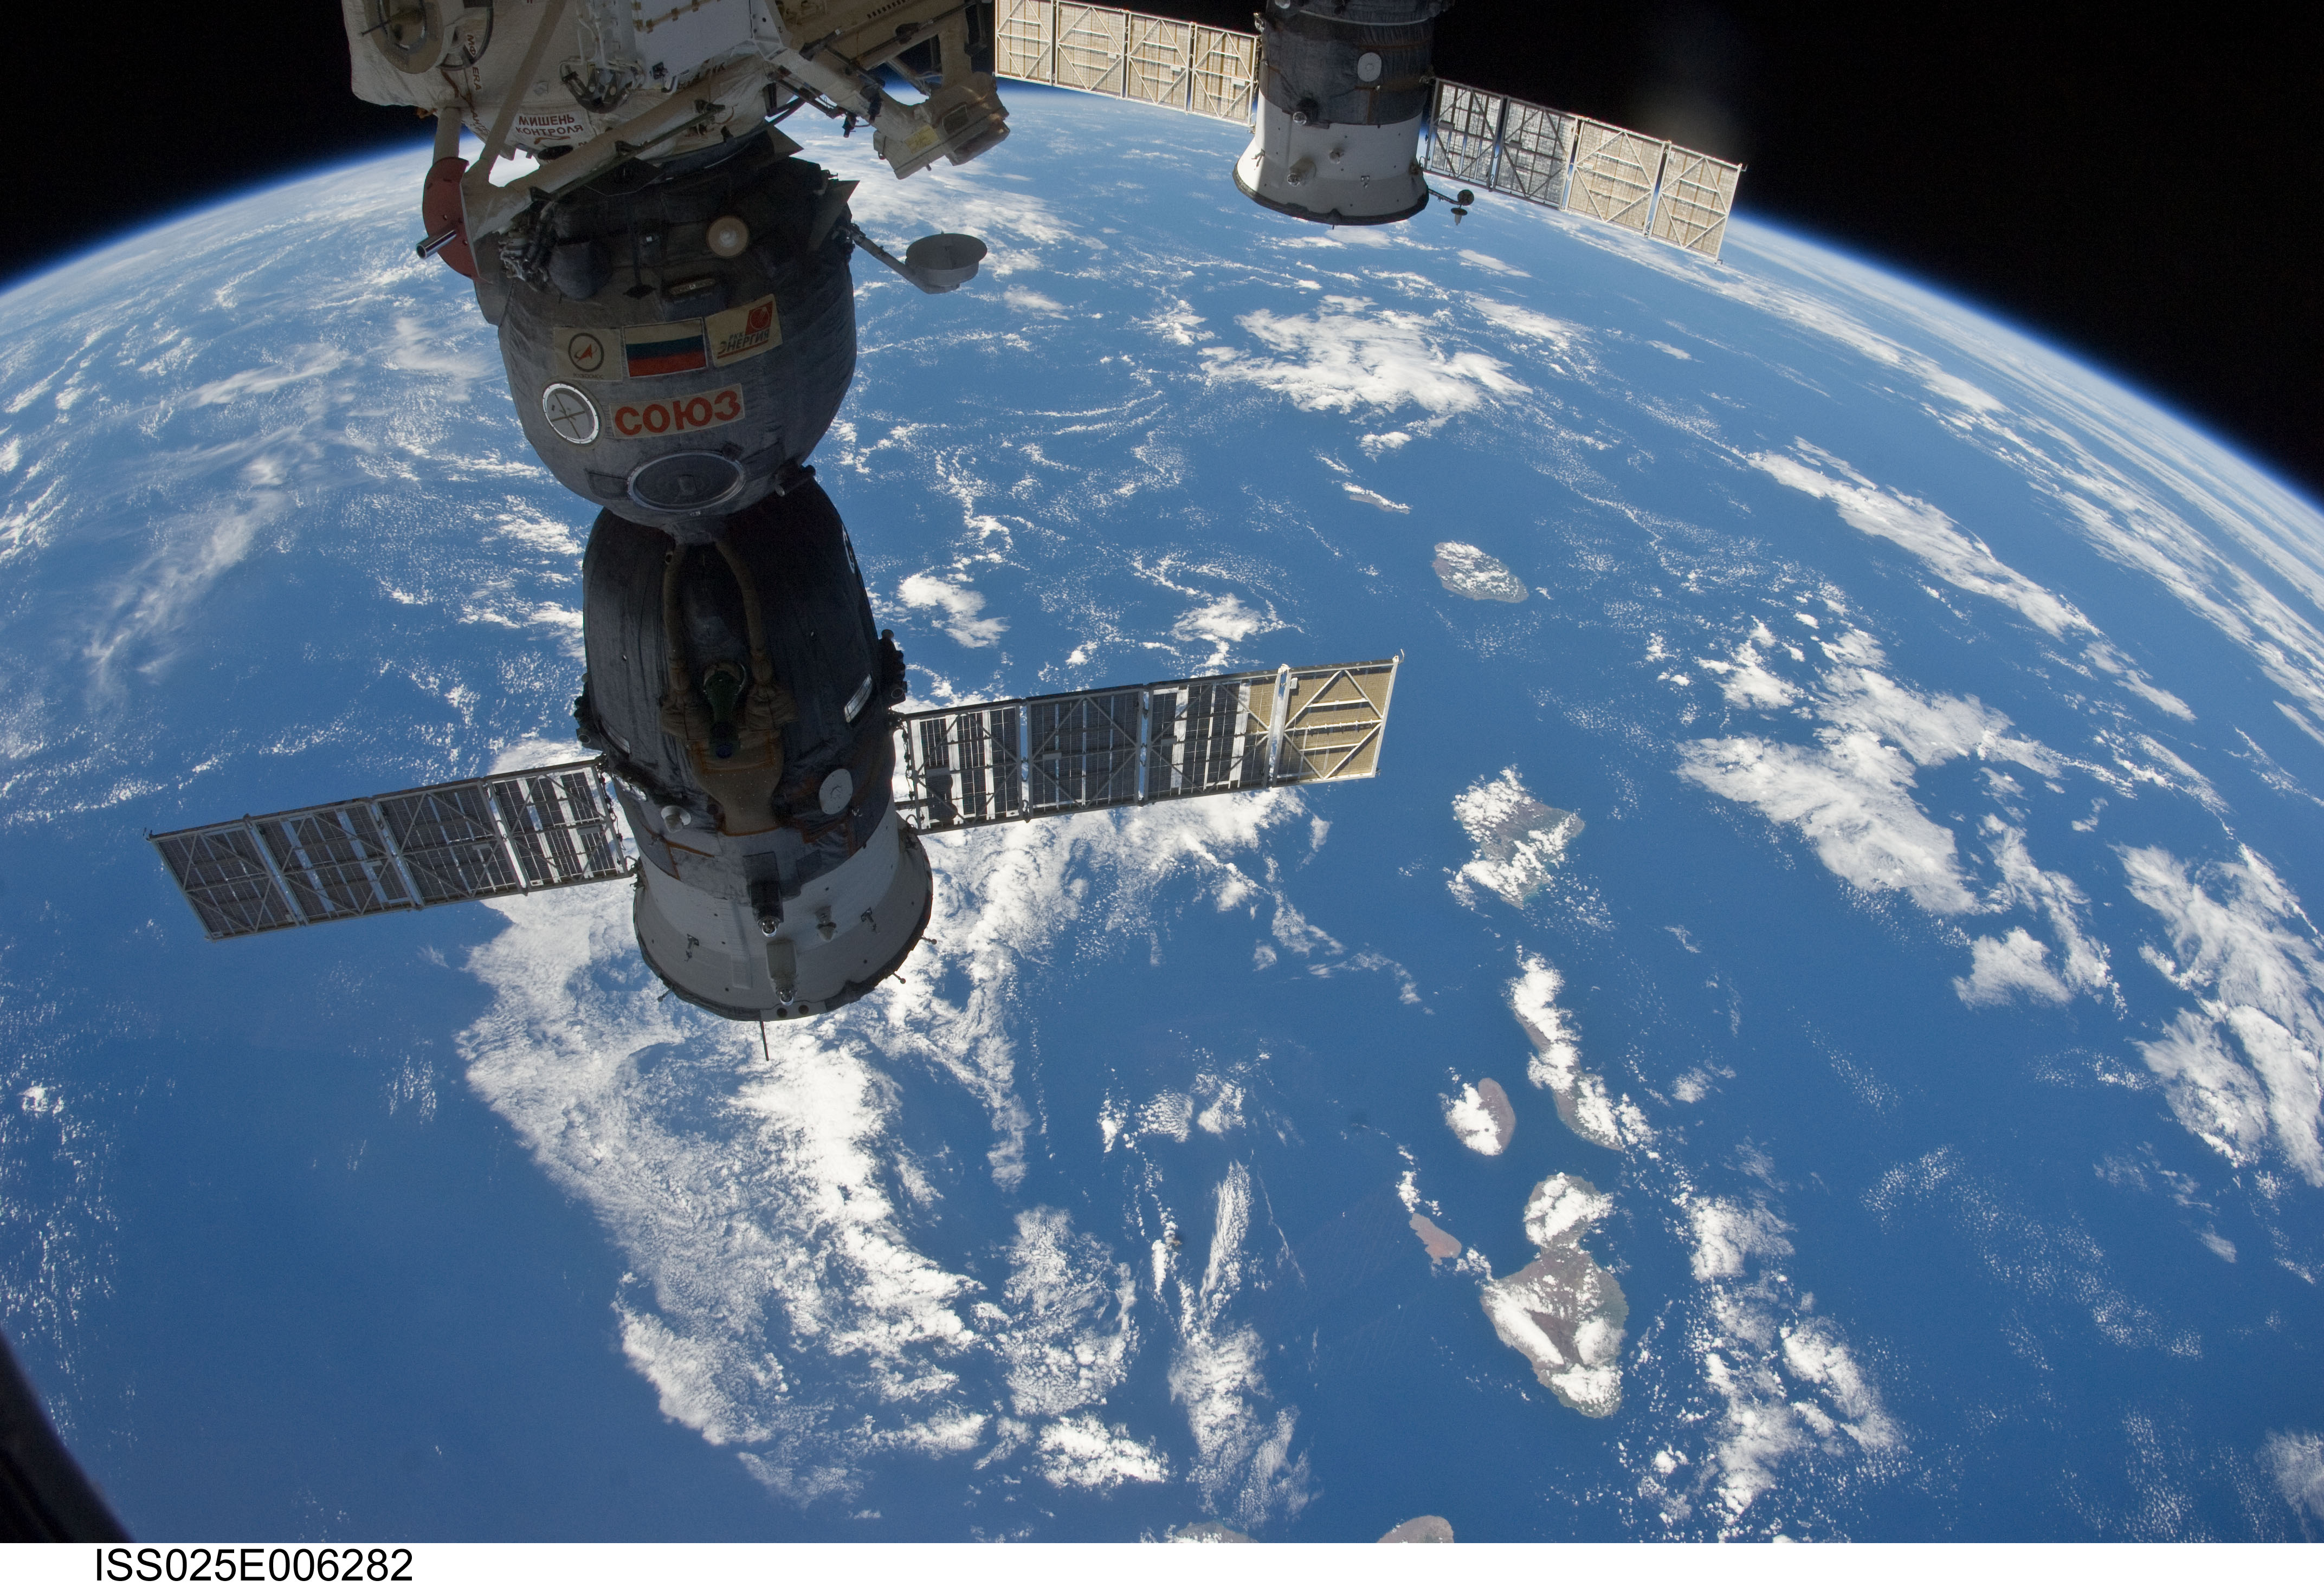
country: USA-HAWAII
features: PAN-ISS, HAWAIIAN ISLANDS
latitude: 20.5
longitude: -158.5
